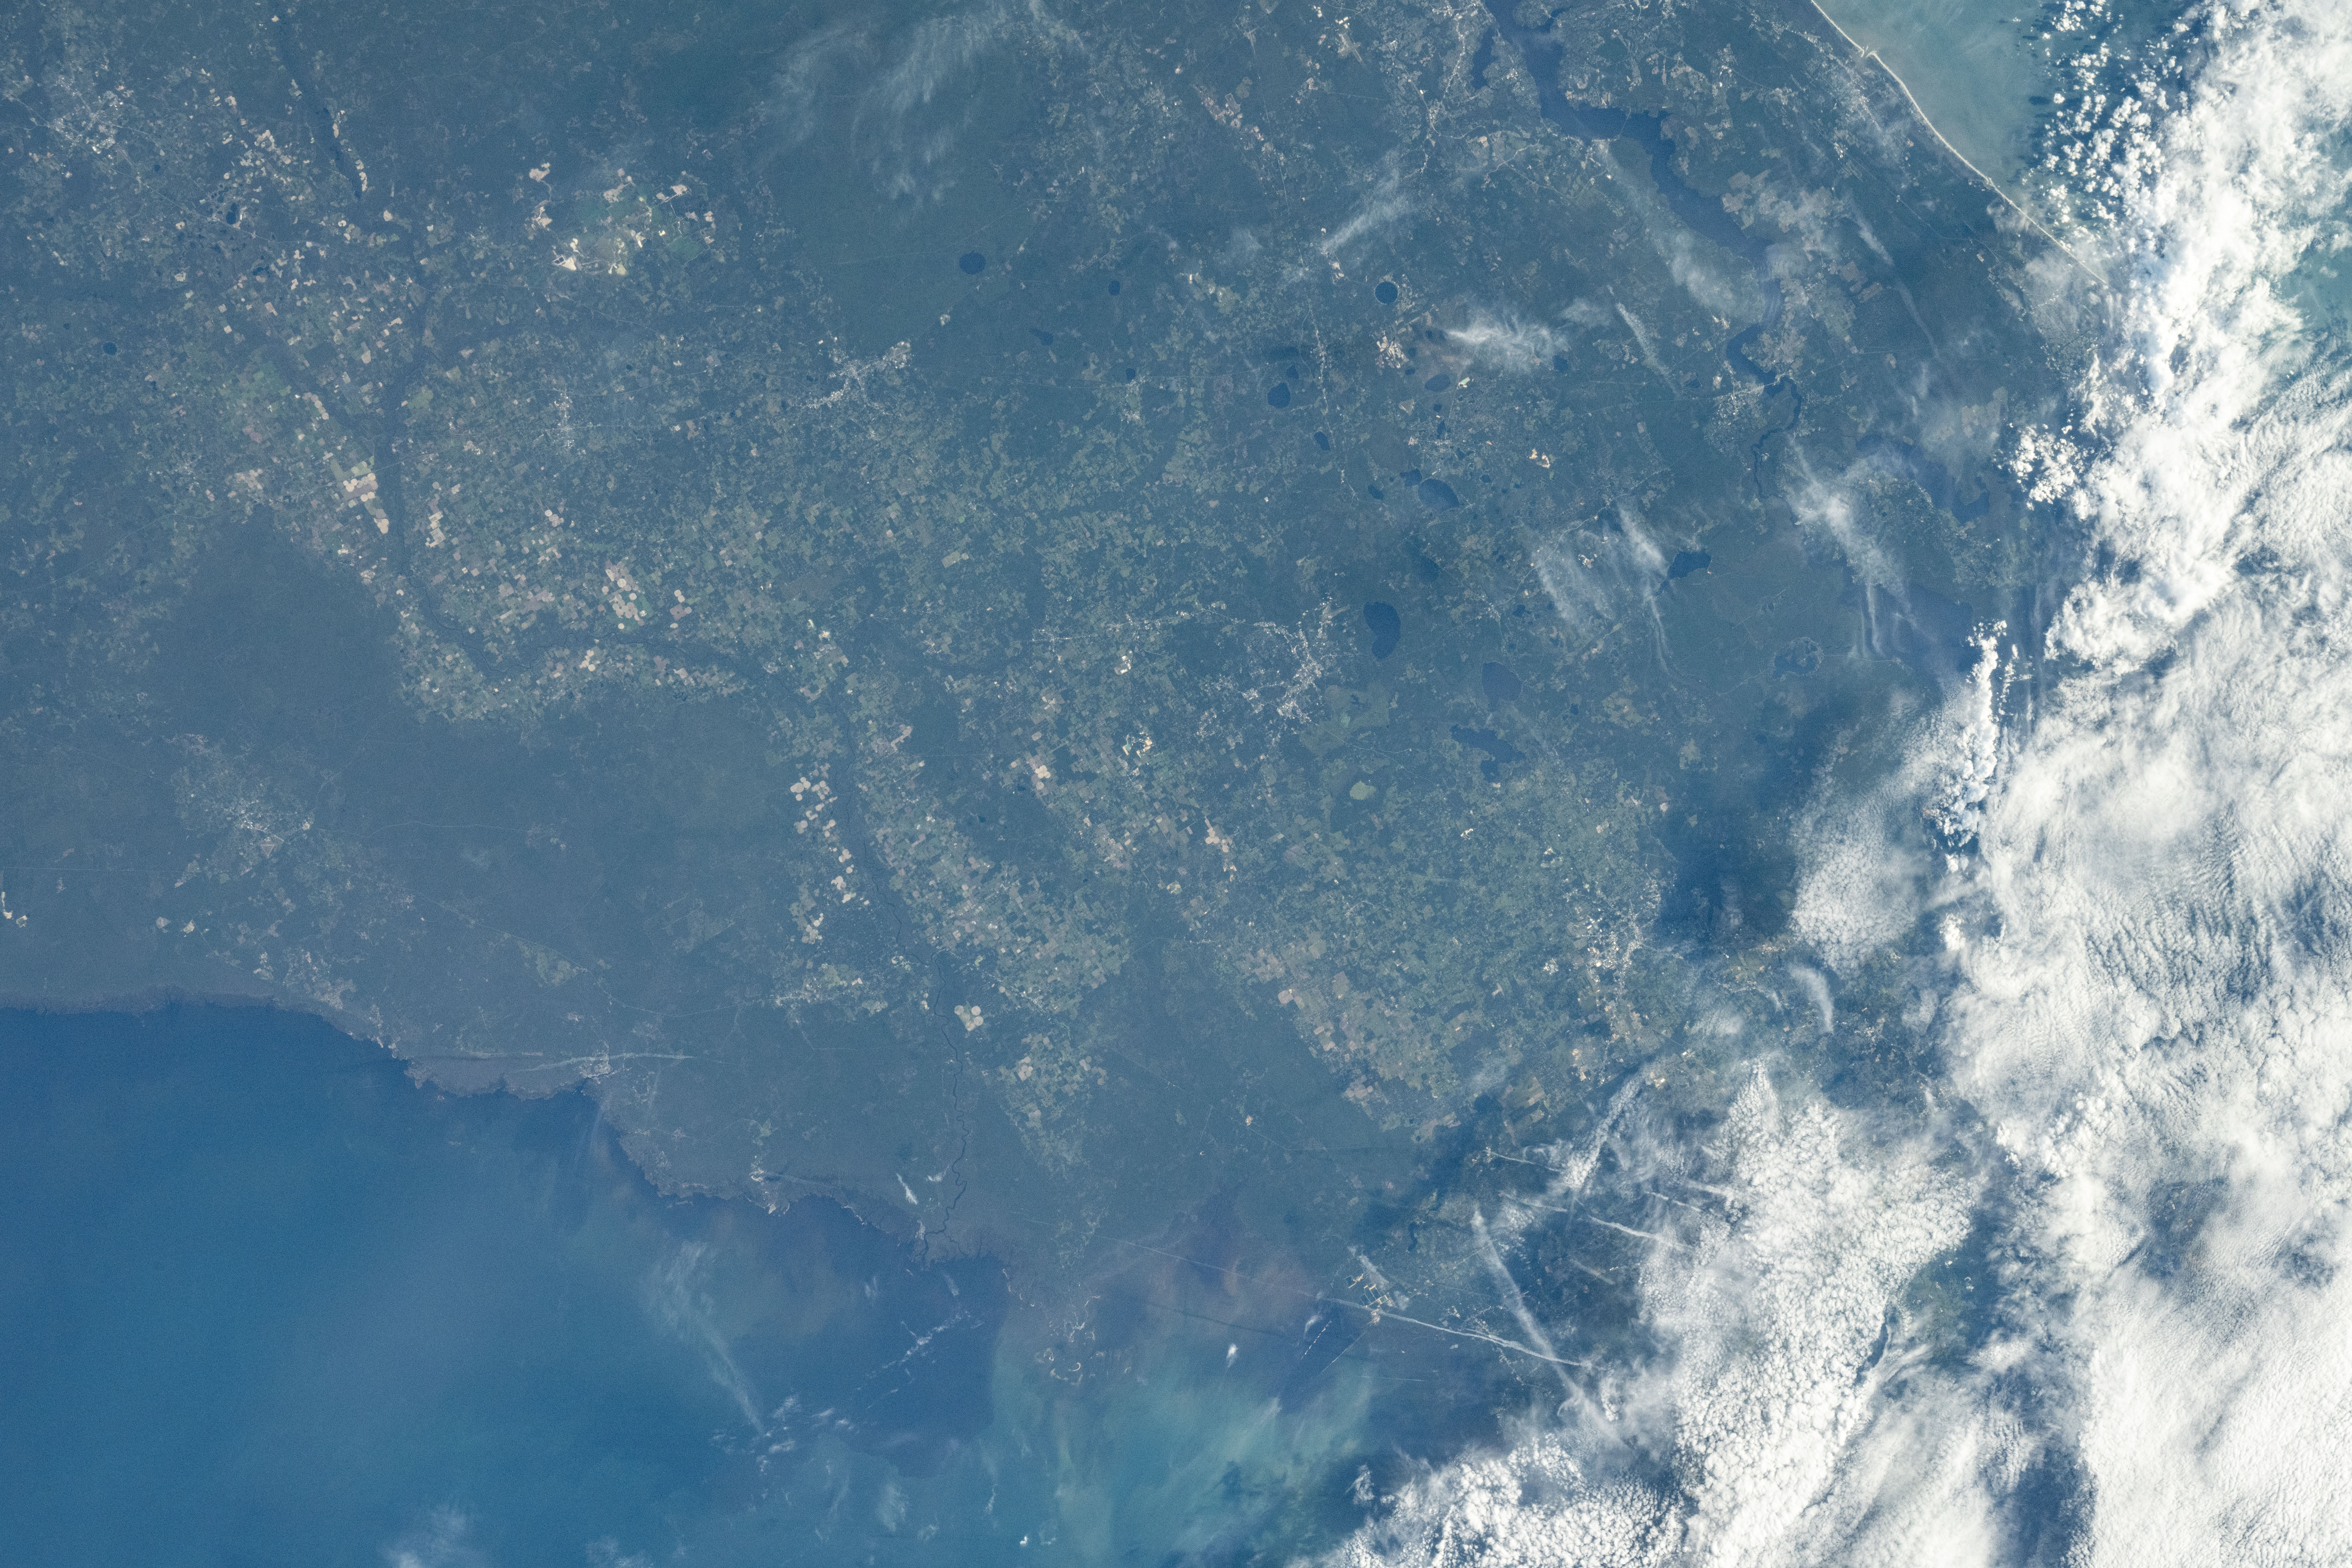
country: USA-FLORIDA
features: SUWANNEE RIVER, GAINESVILLE
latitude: 30.0
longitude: -82.5
